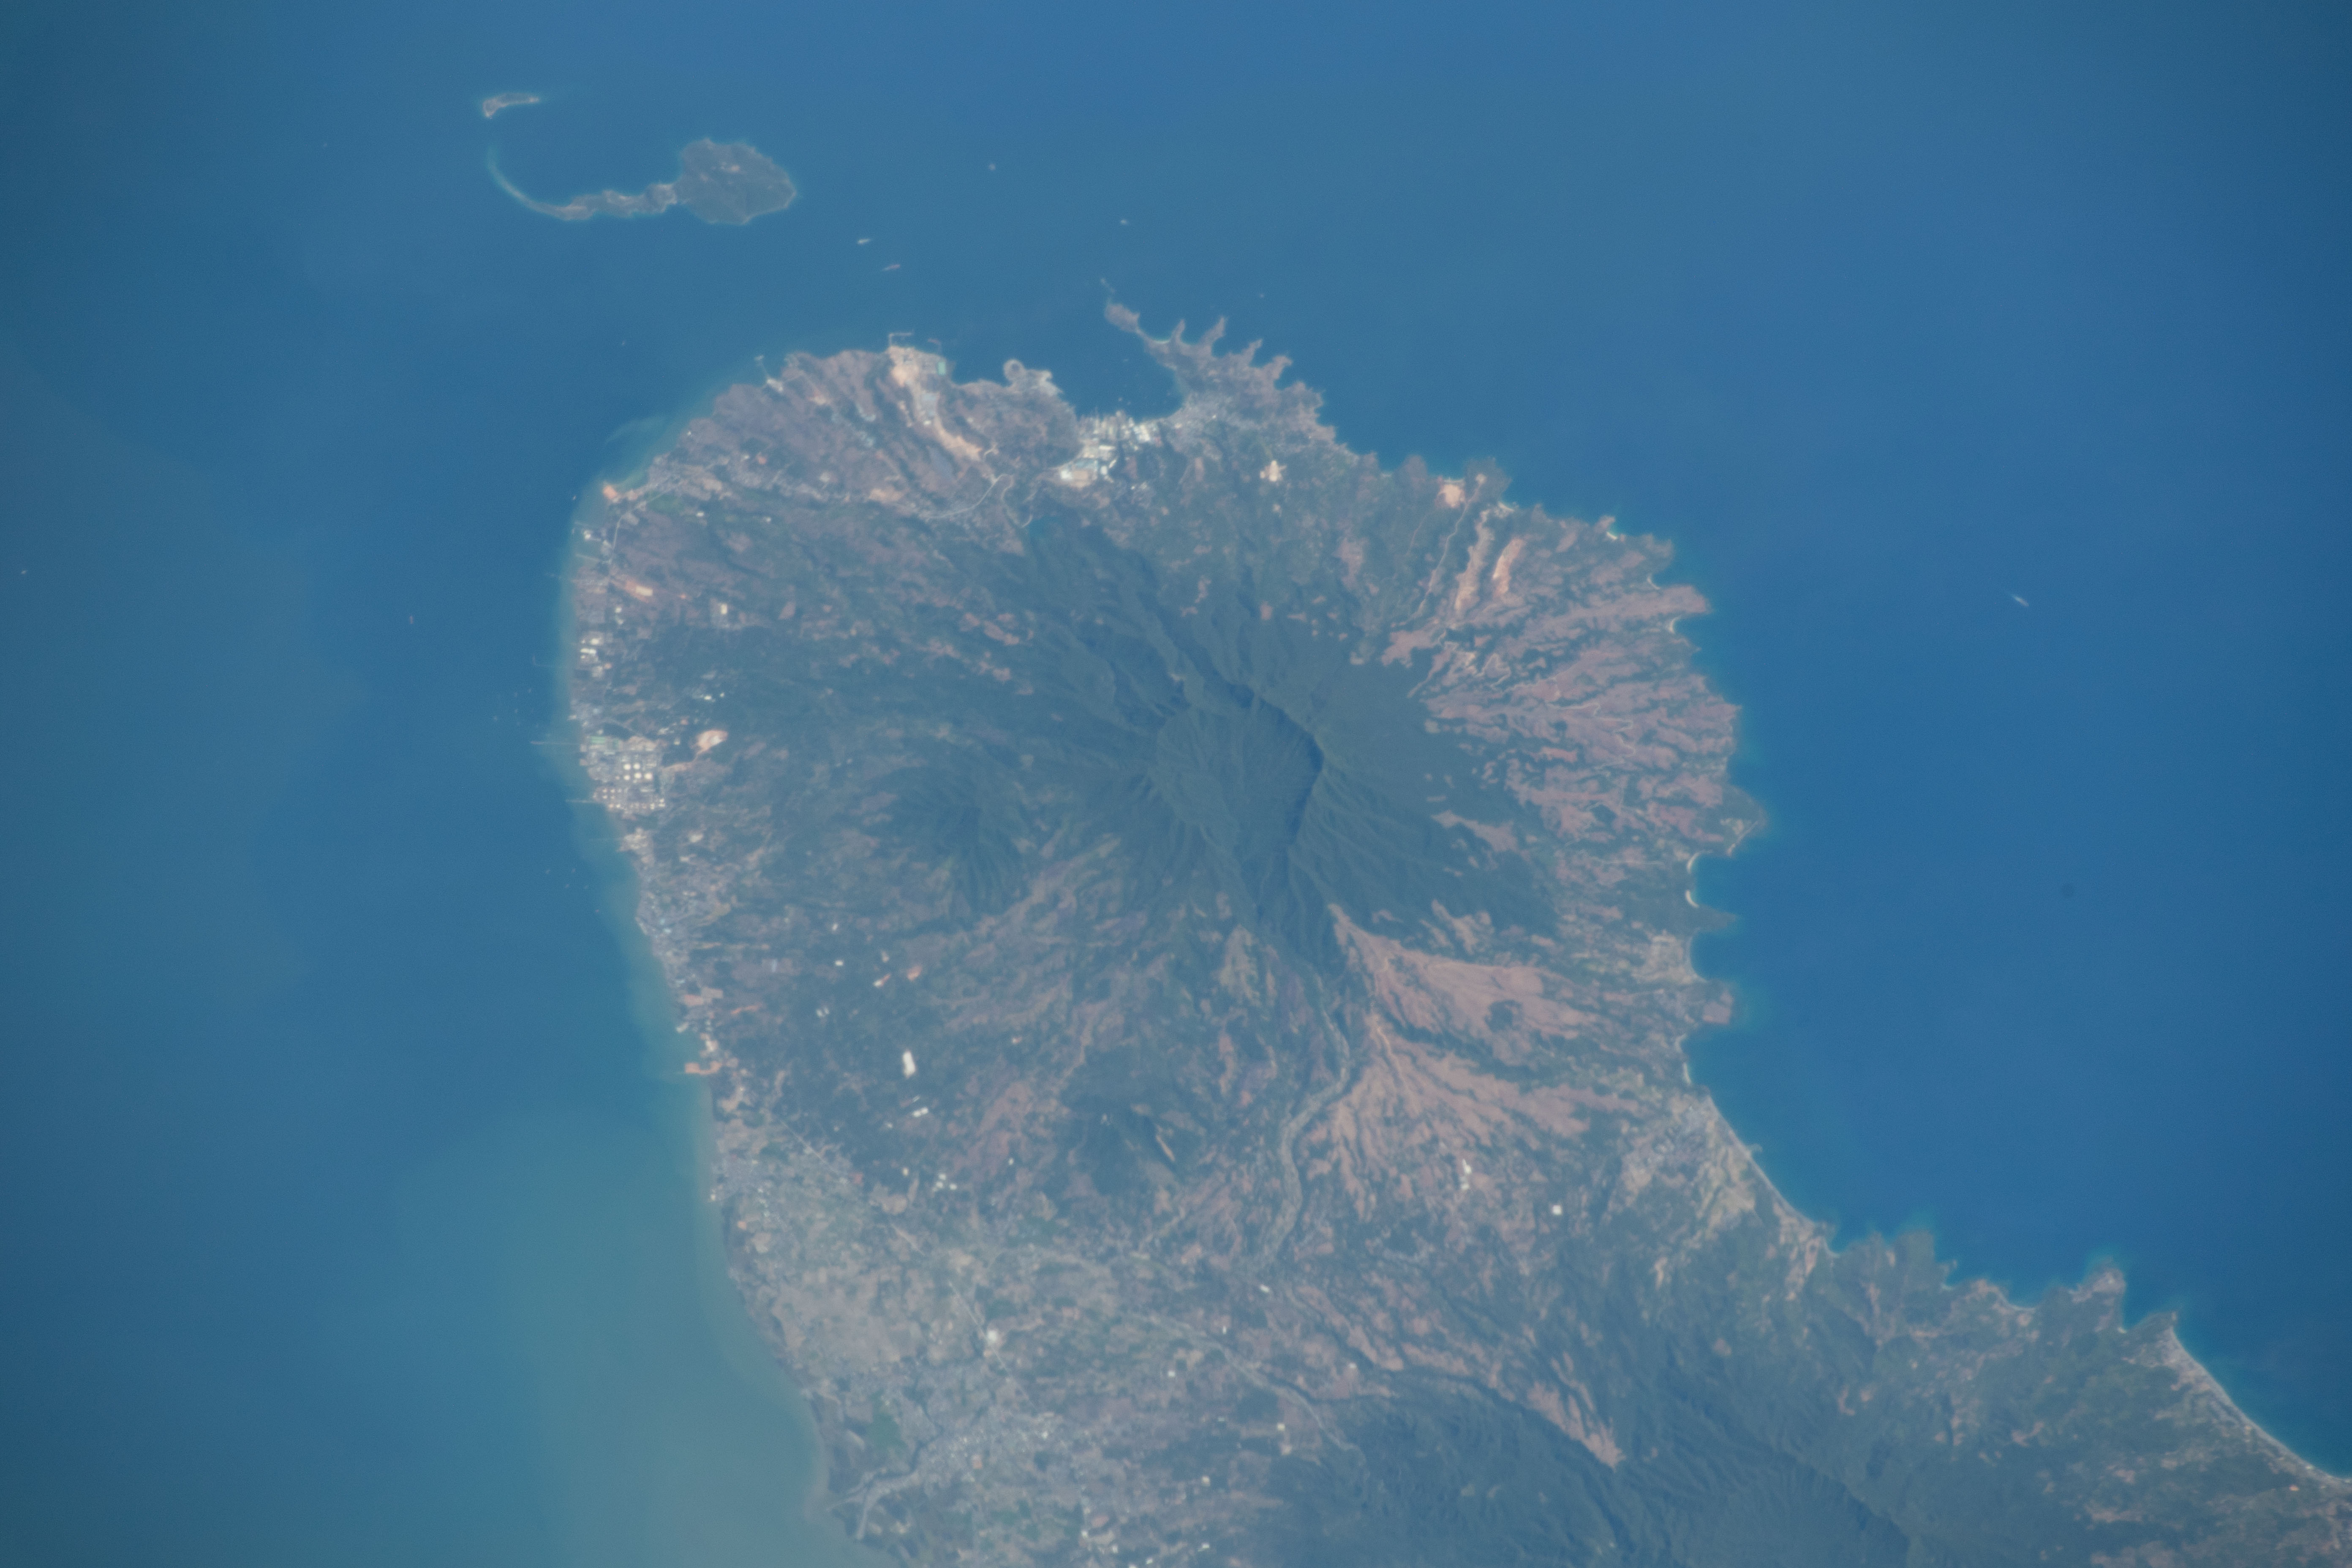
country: PHILIPPINES
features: LIMAY, MARIVELES, CORREGIDOR ISLAND, BAGAC, ORION, LAKI BEACH, MOUNT NATIB
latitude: 14.5
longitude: 120.5
